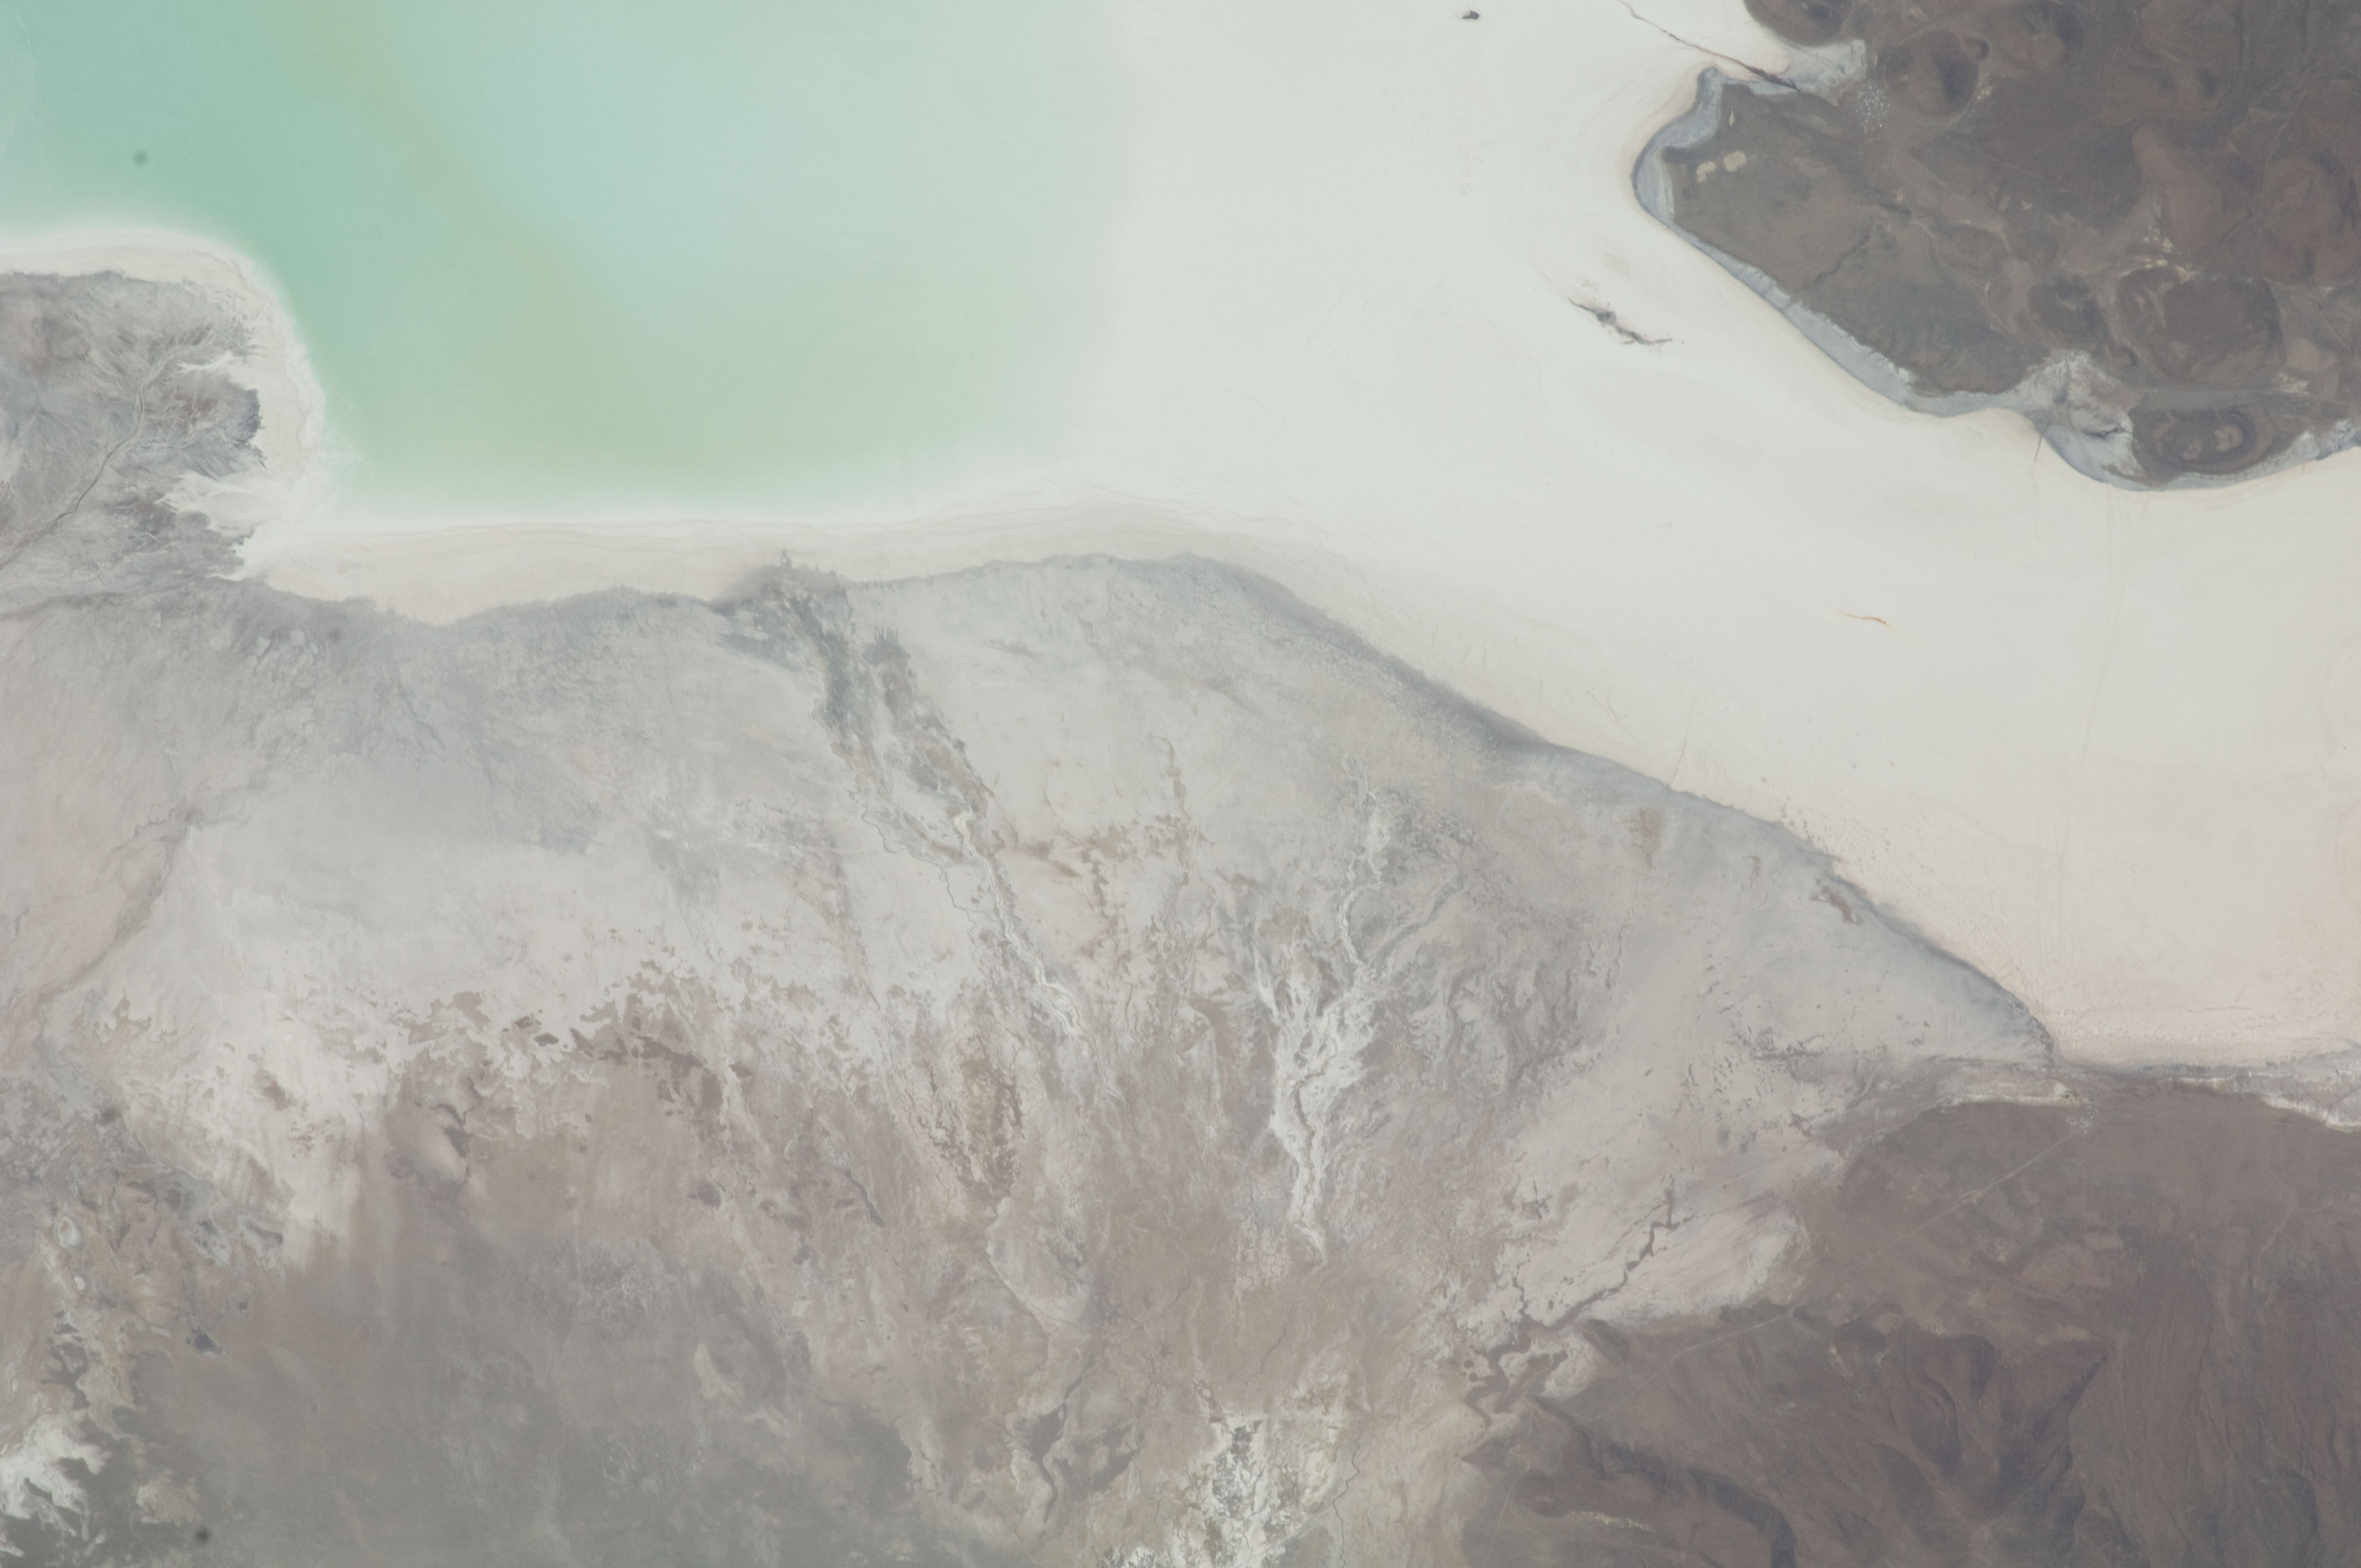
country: BOLIVIA
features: NW. SALAR DE COIPASA, CARABAYA MTS.
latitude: -19.1
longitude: -68.3
